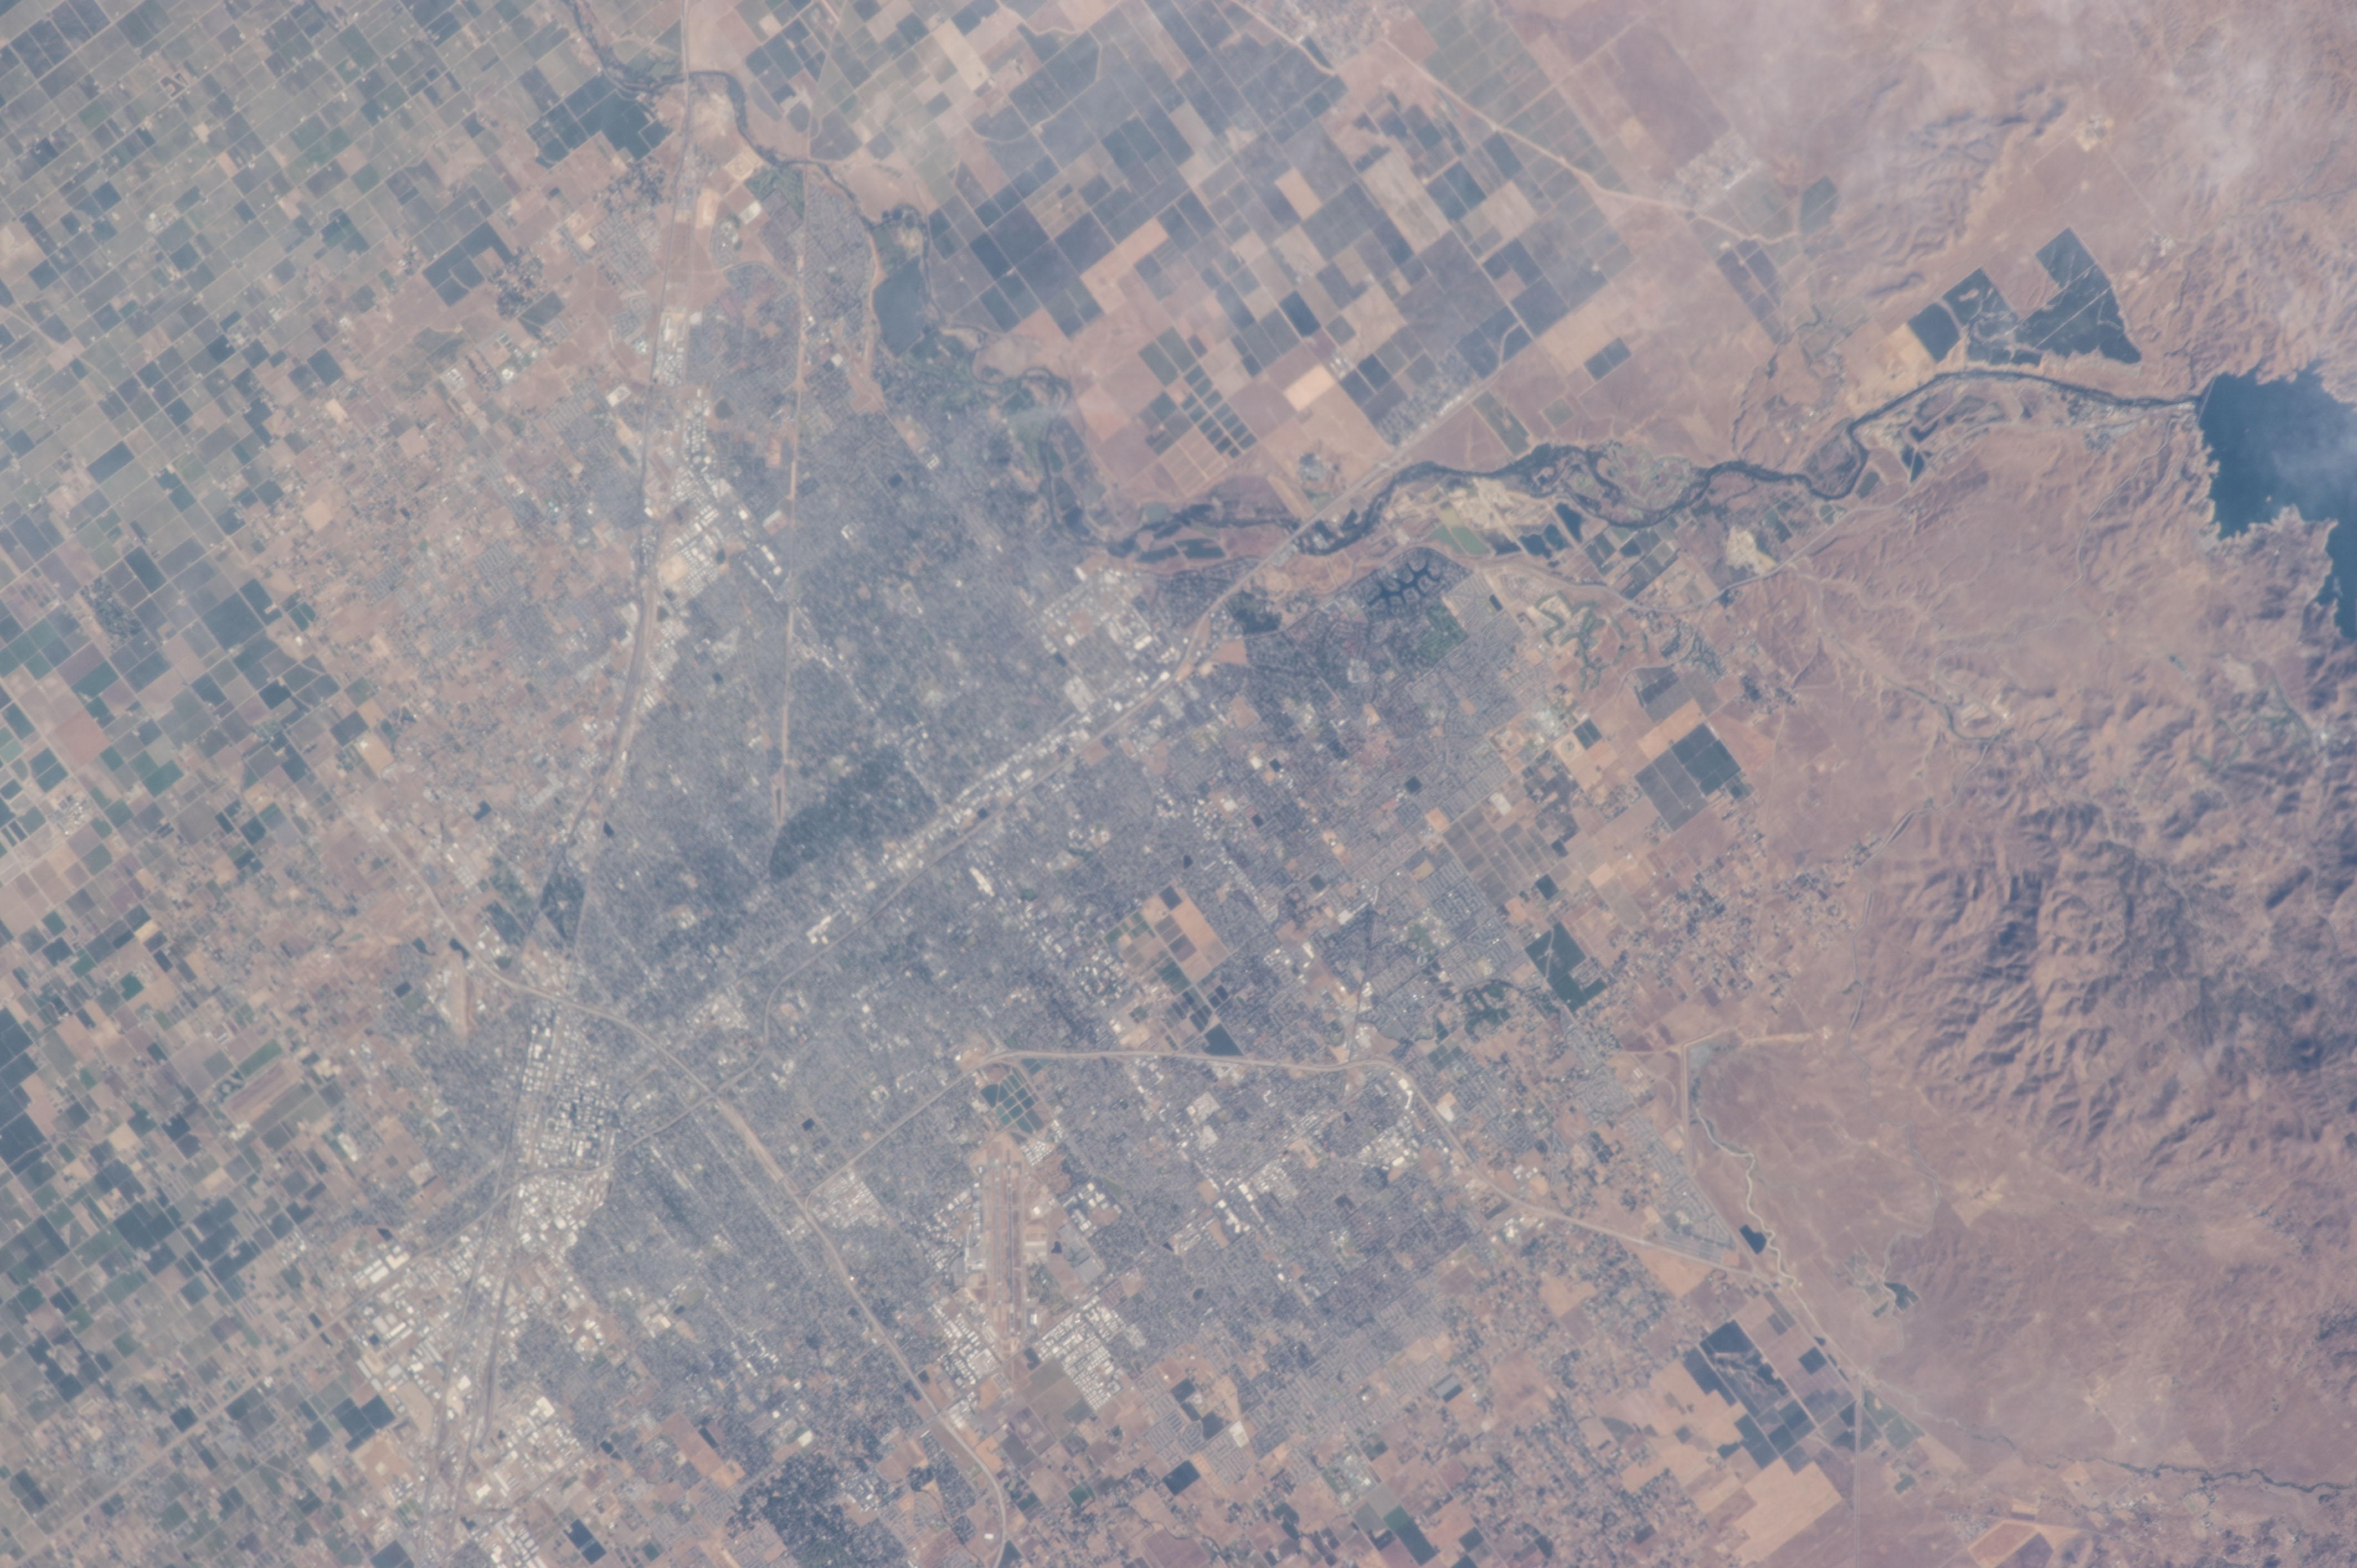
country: USA-CALIFORNIA
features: MILLERTON LAKE,FRESNO,FRANT,SAN JOAQUIN RIVER,CALIFORNIA,CLOVIS,FRESNO-YOSEMITE INTERNATIONAL AIRPORT,FRESNO CA
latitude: 36.8
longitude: -119.8
